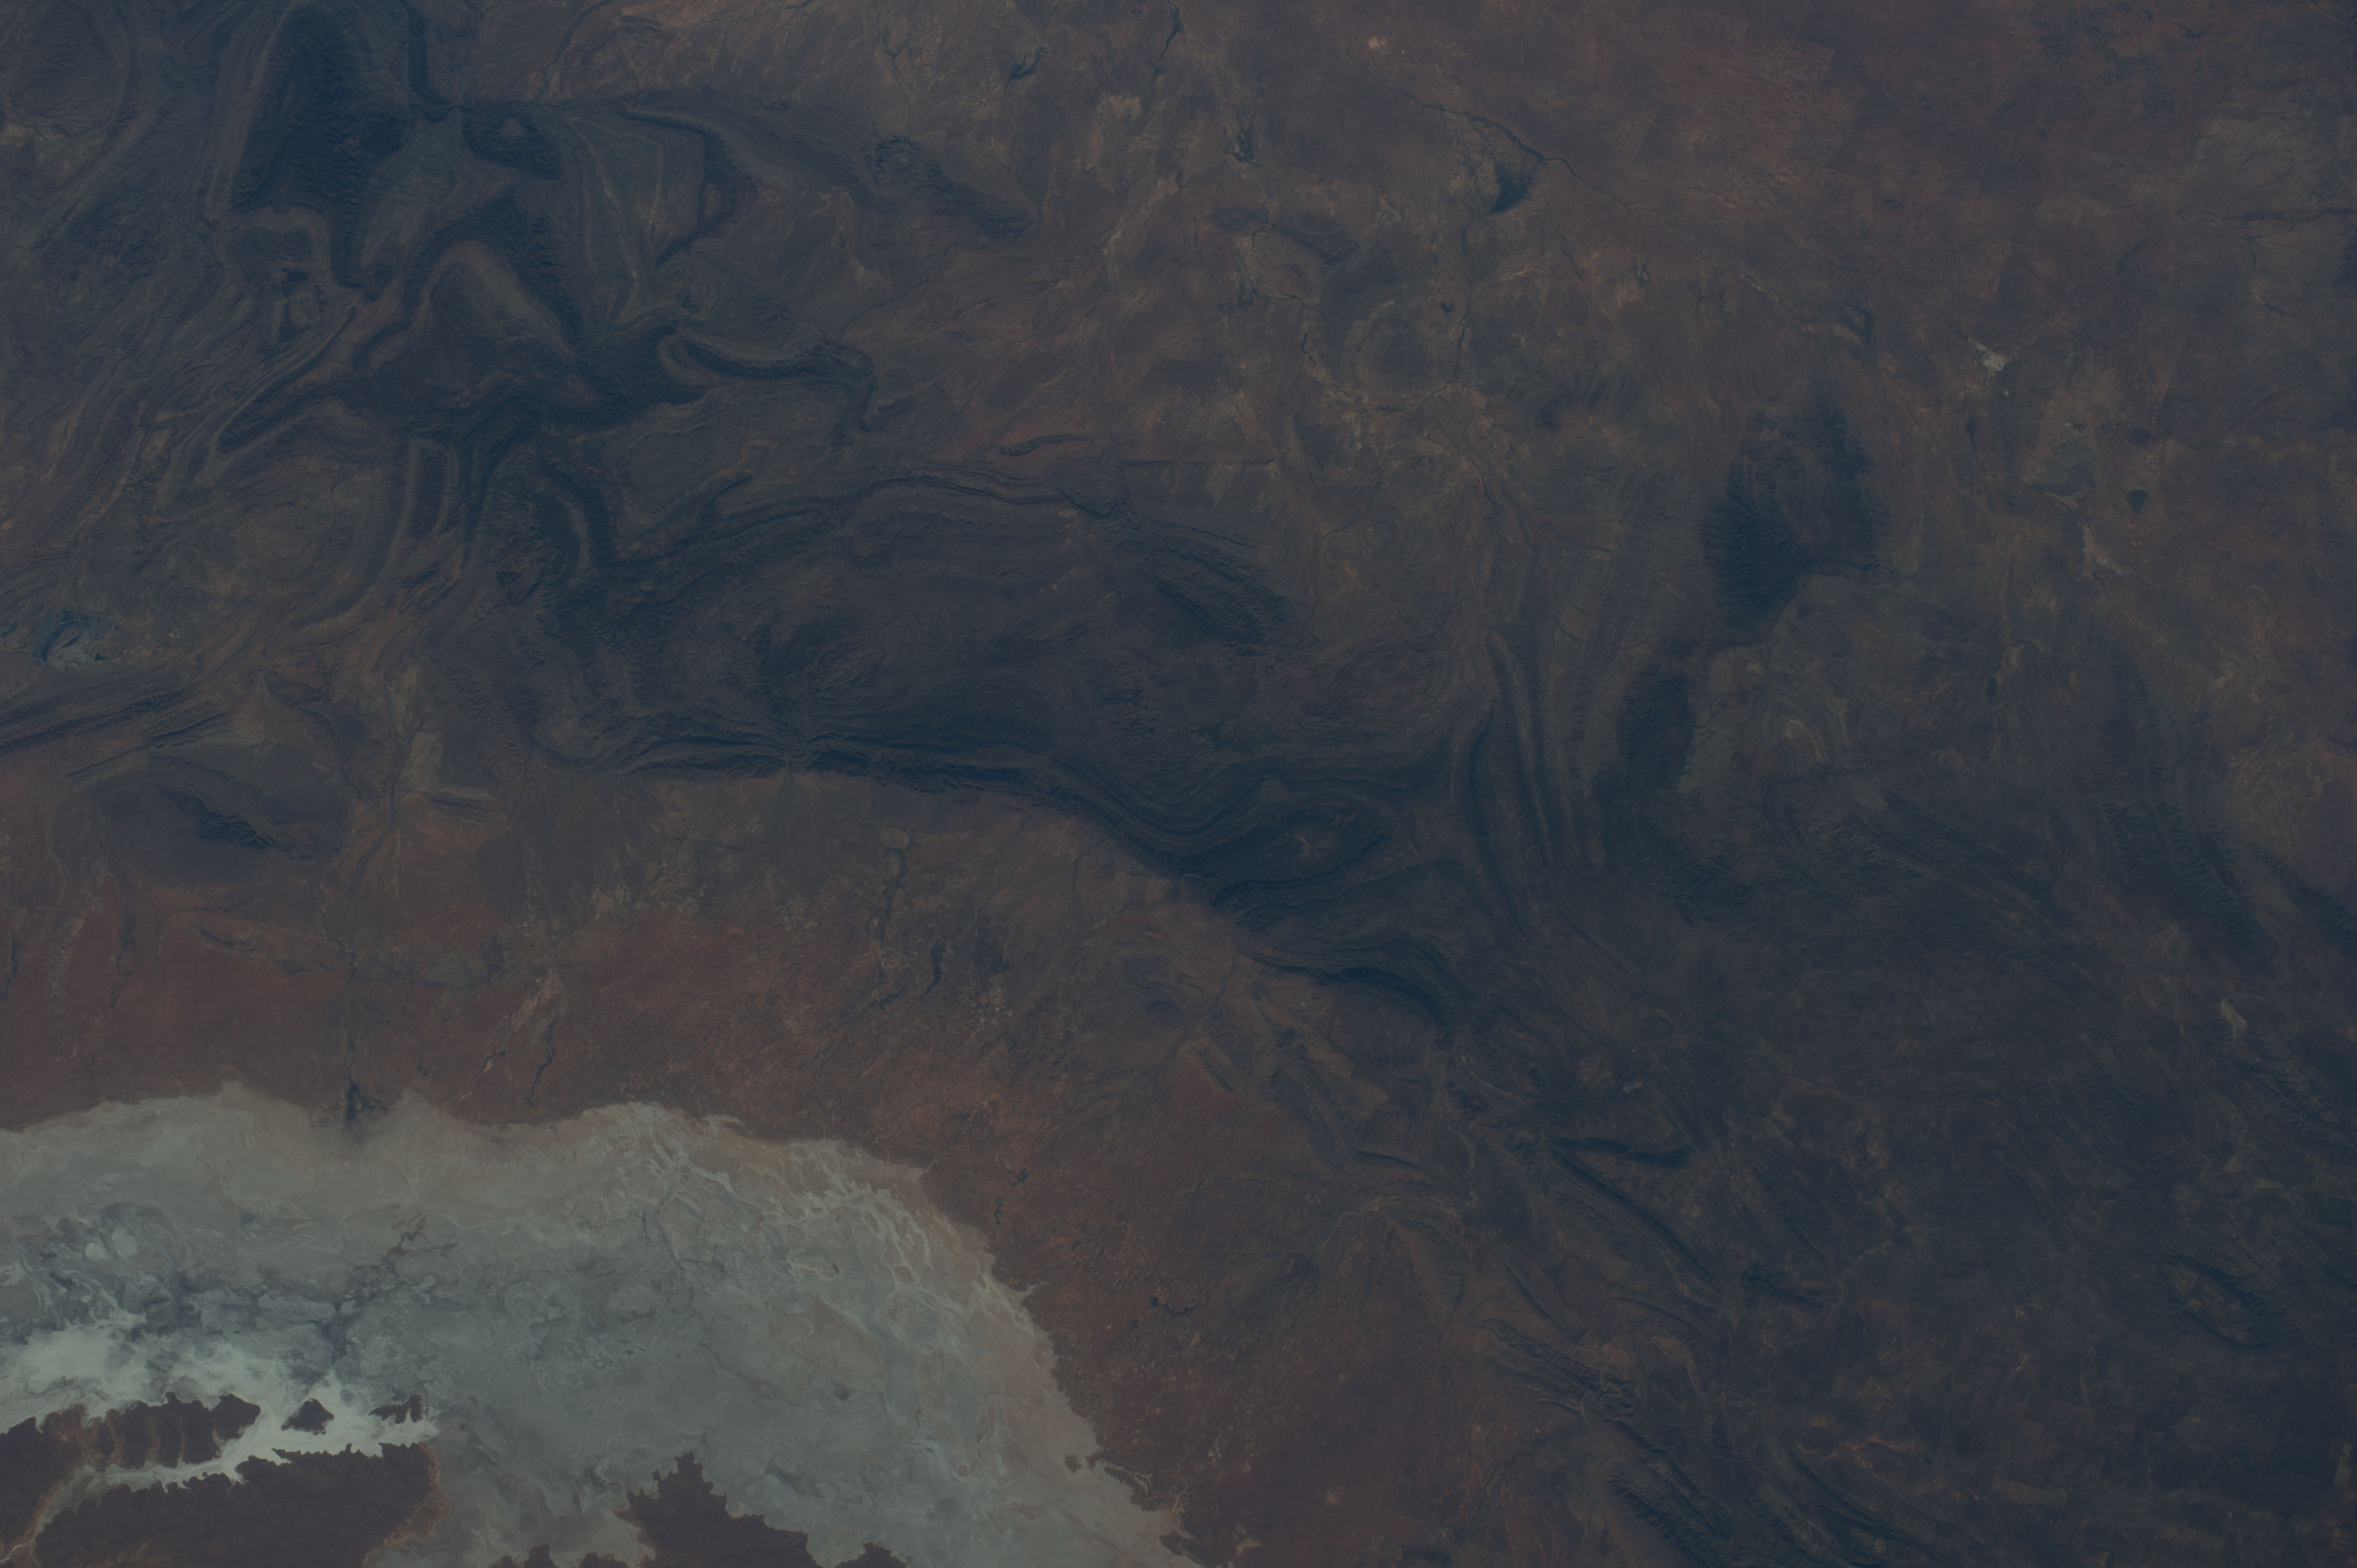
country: AUSTRALIA-SA
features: MT. ALECK, FLINDERS RA., ST MARY PK., L. TORRENS
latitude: -31.5
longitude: 138.5
